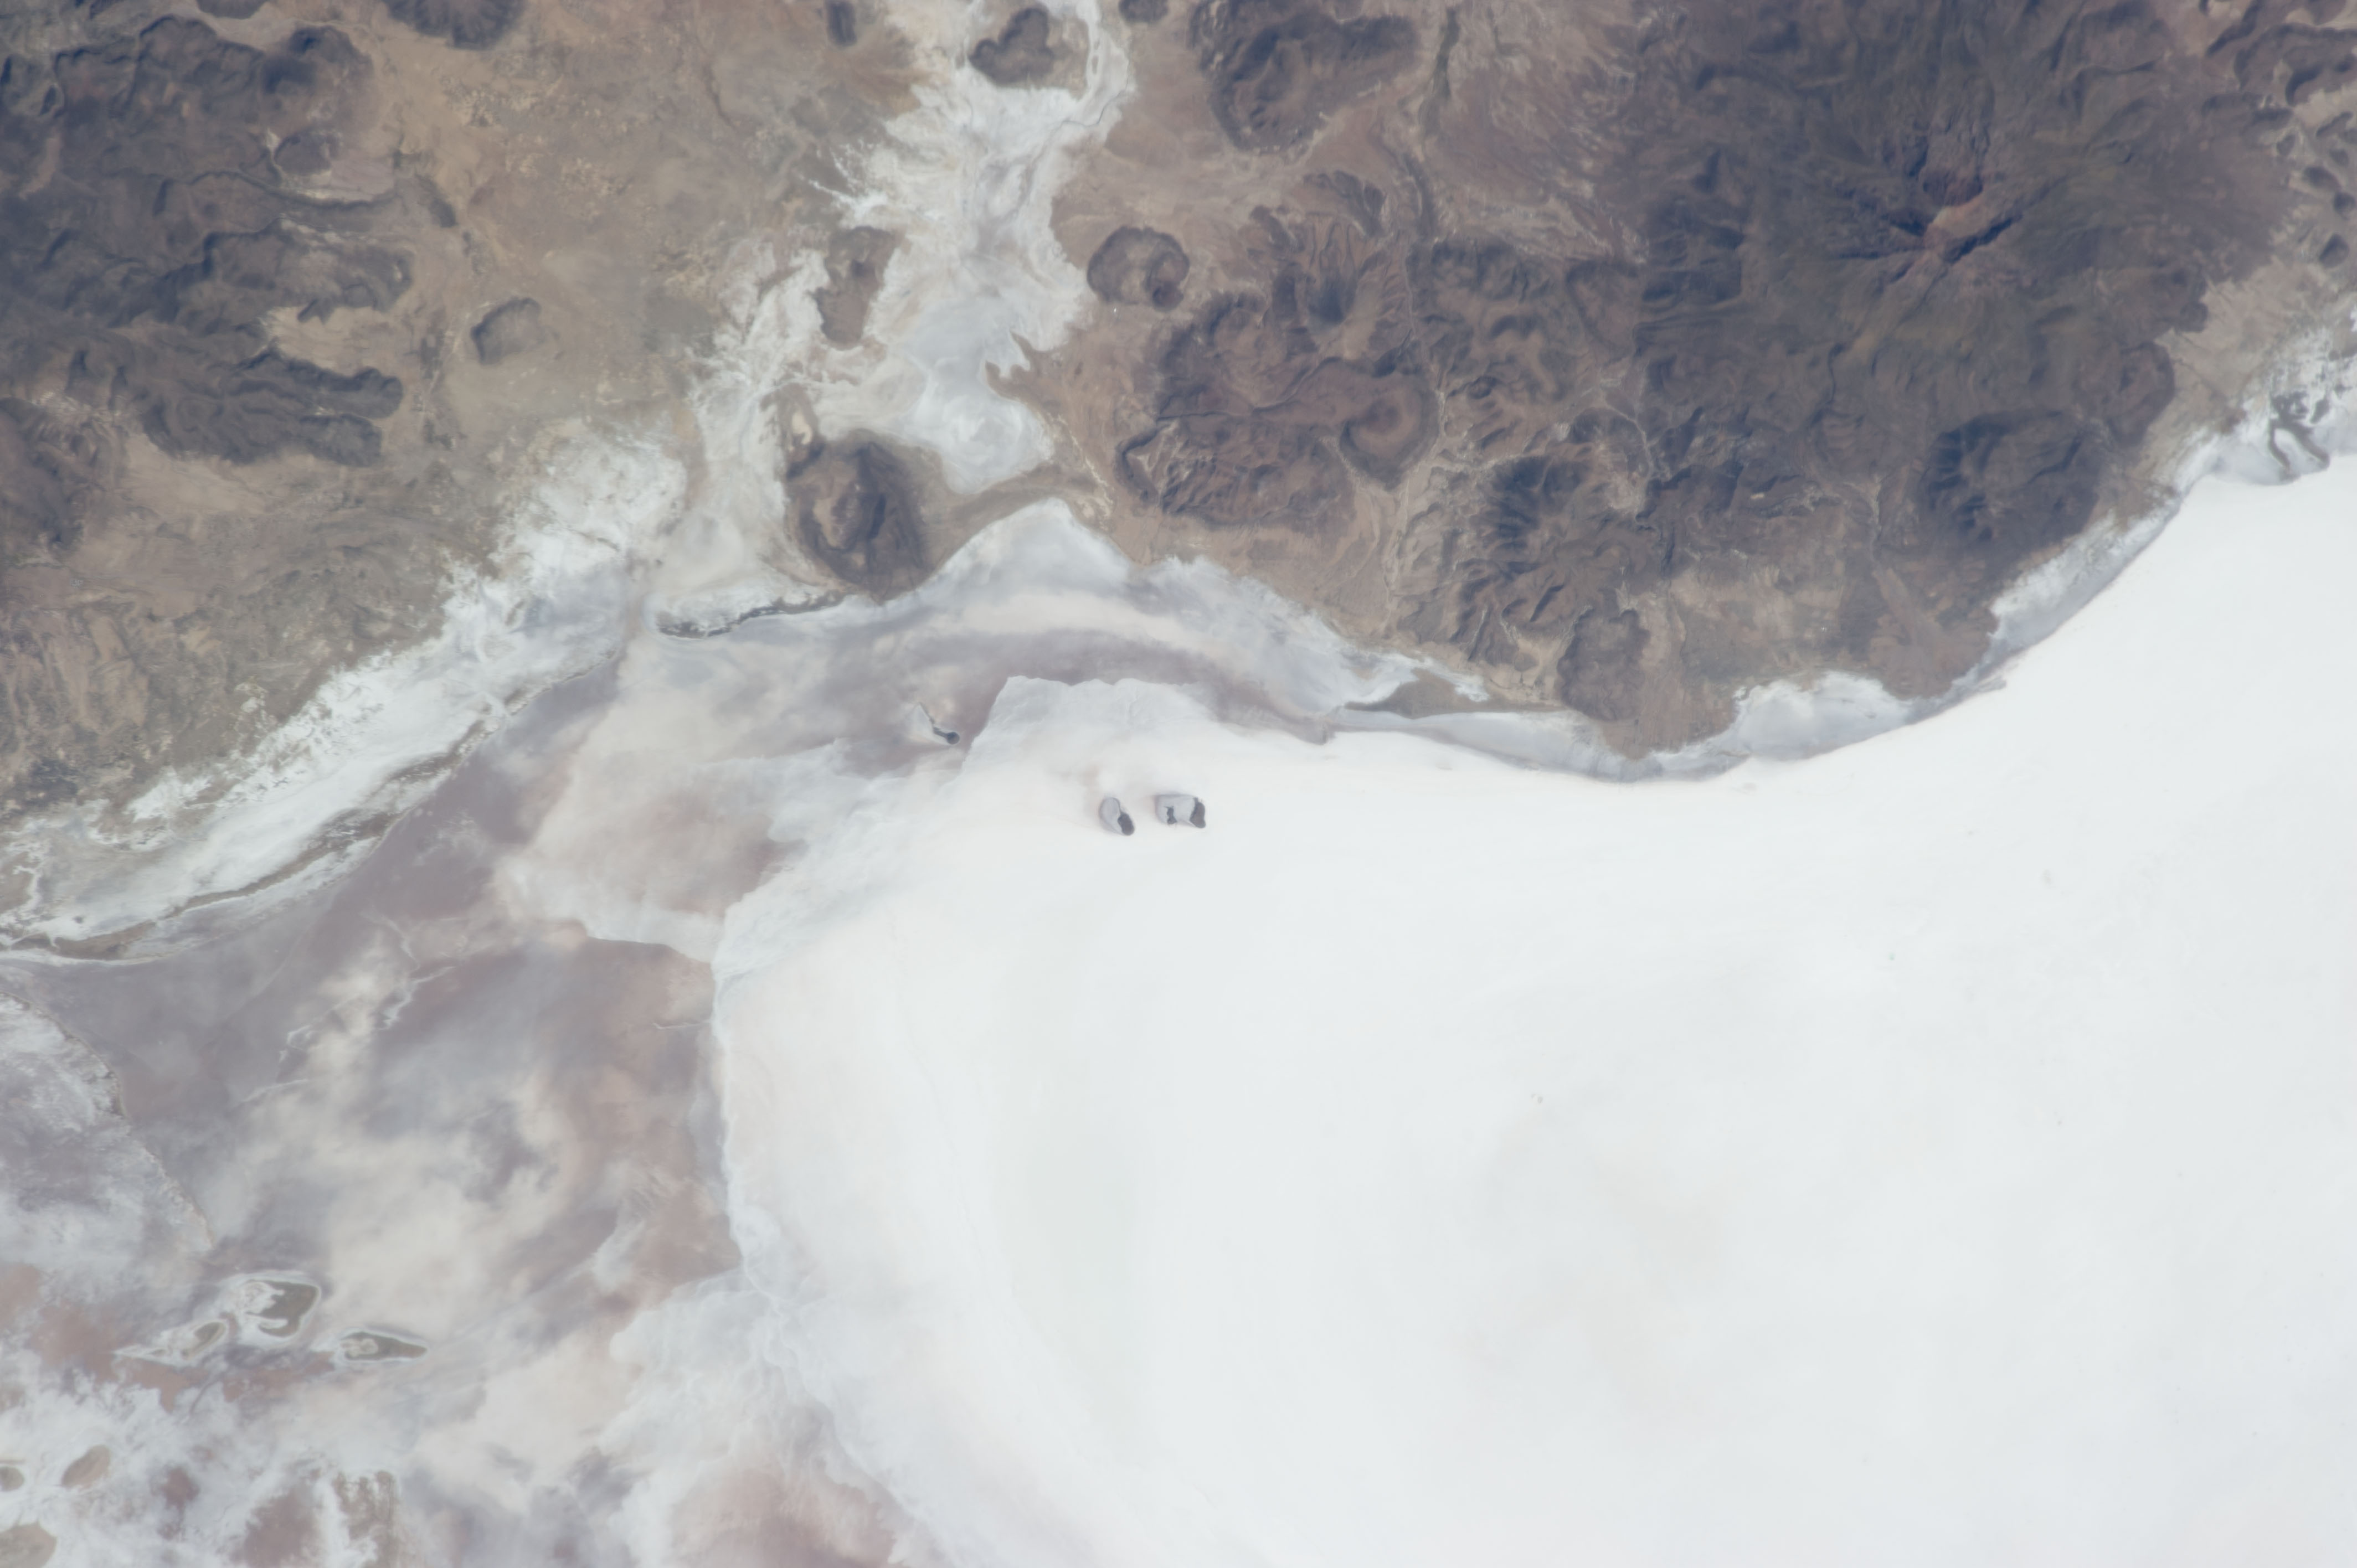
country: BOLIVIA
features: SALAR COIPASA, DELTA, VOLCANOES
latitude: -19.5
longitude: -68.0
